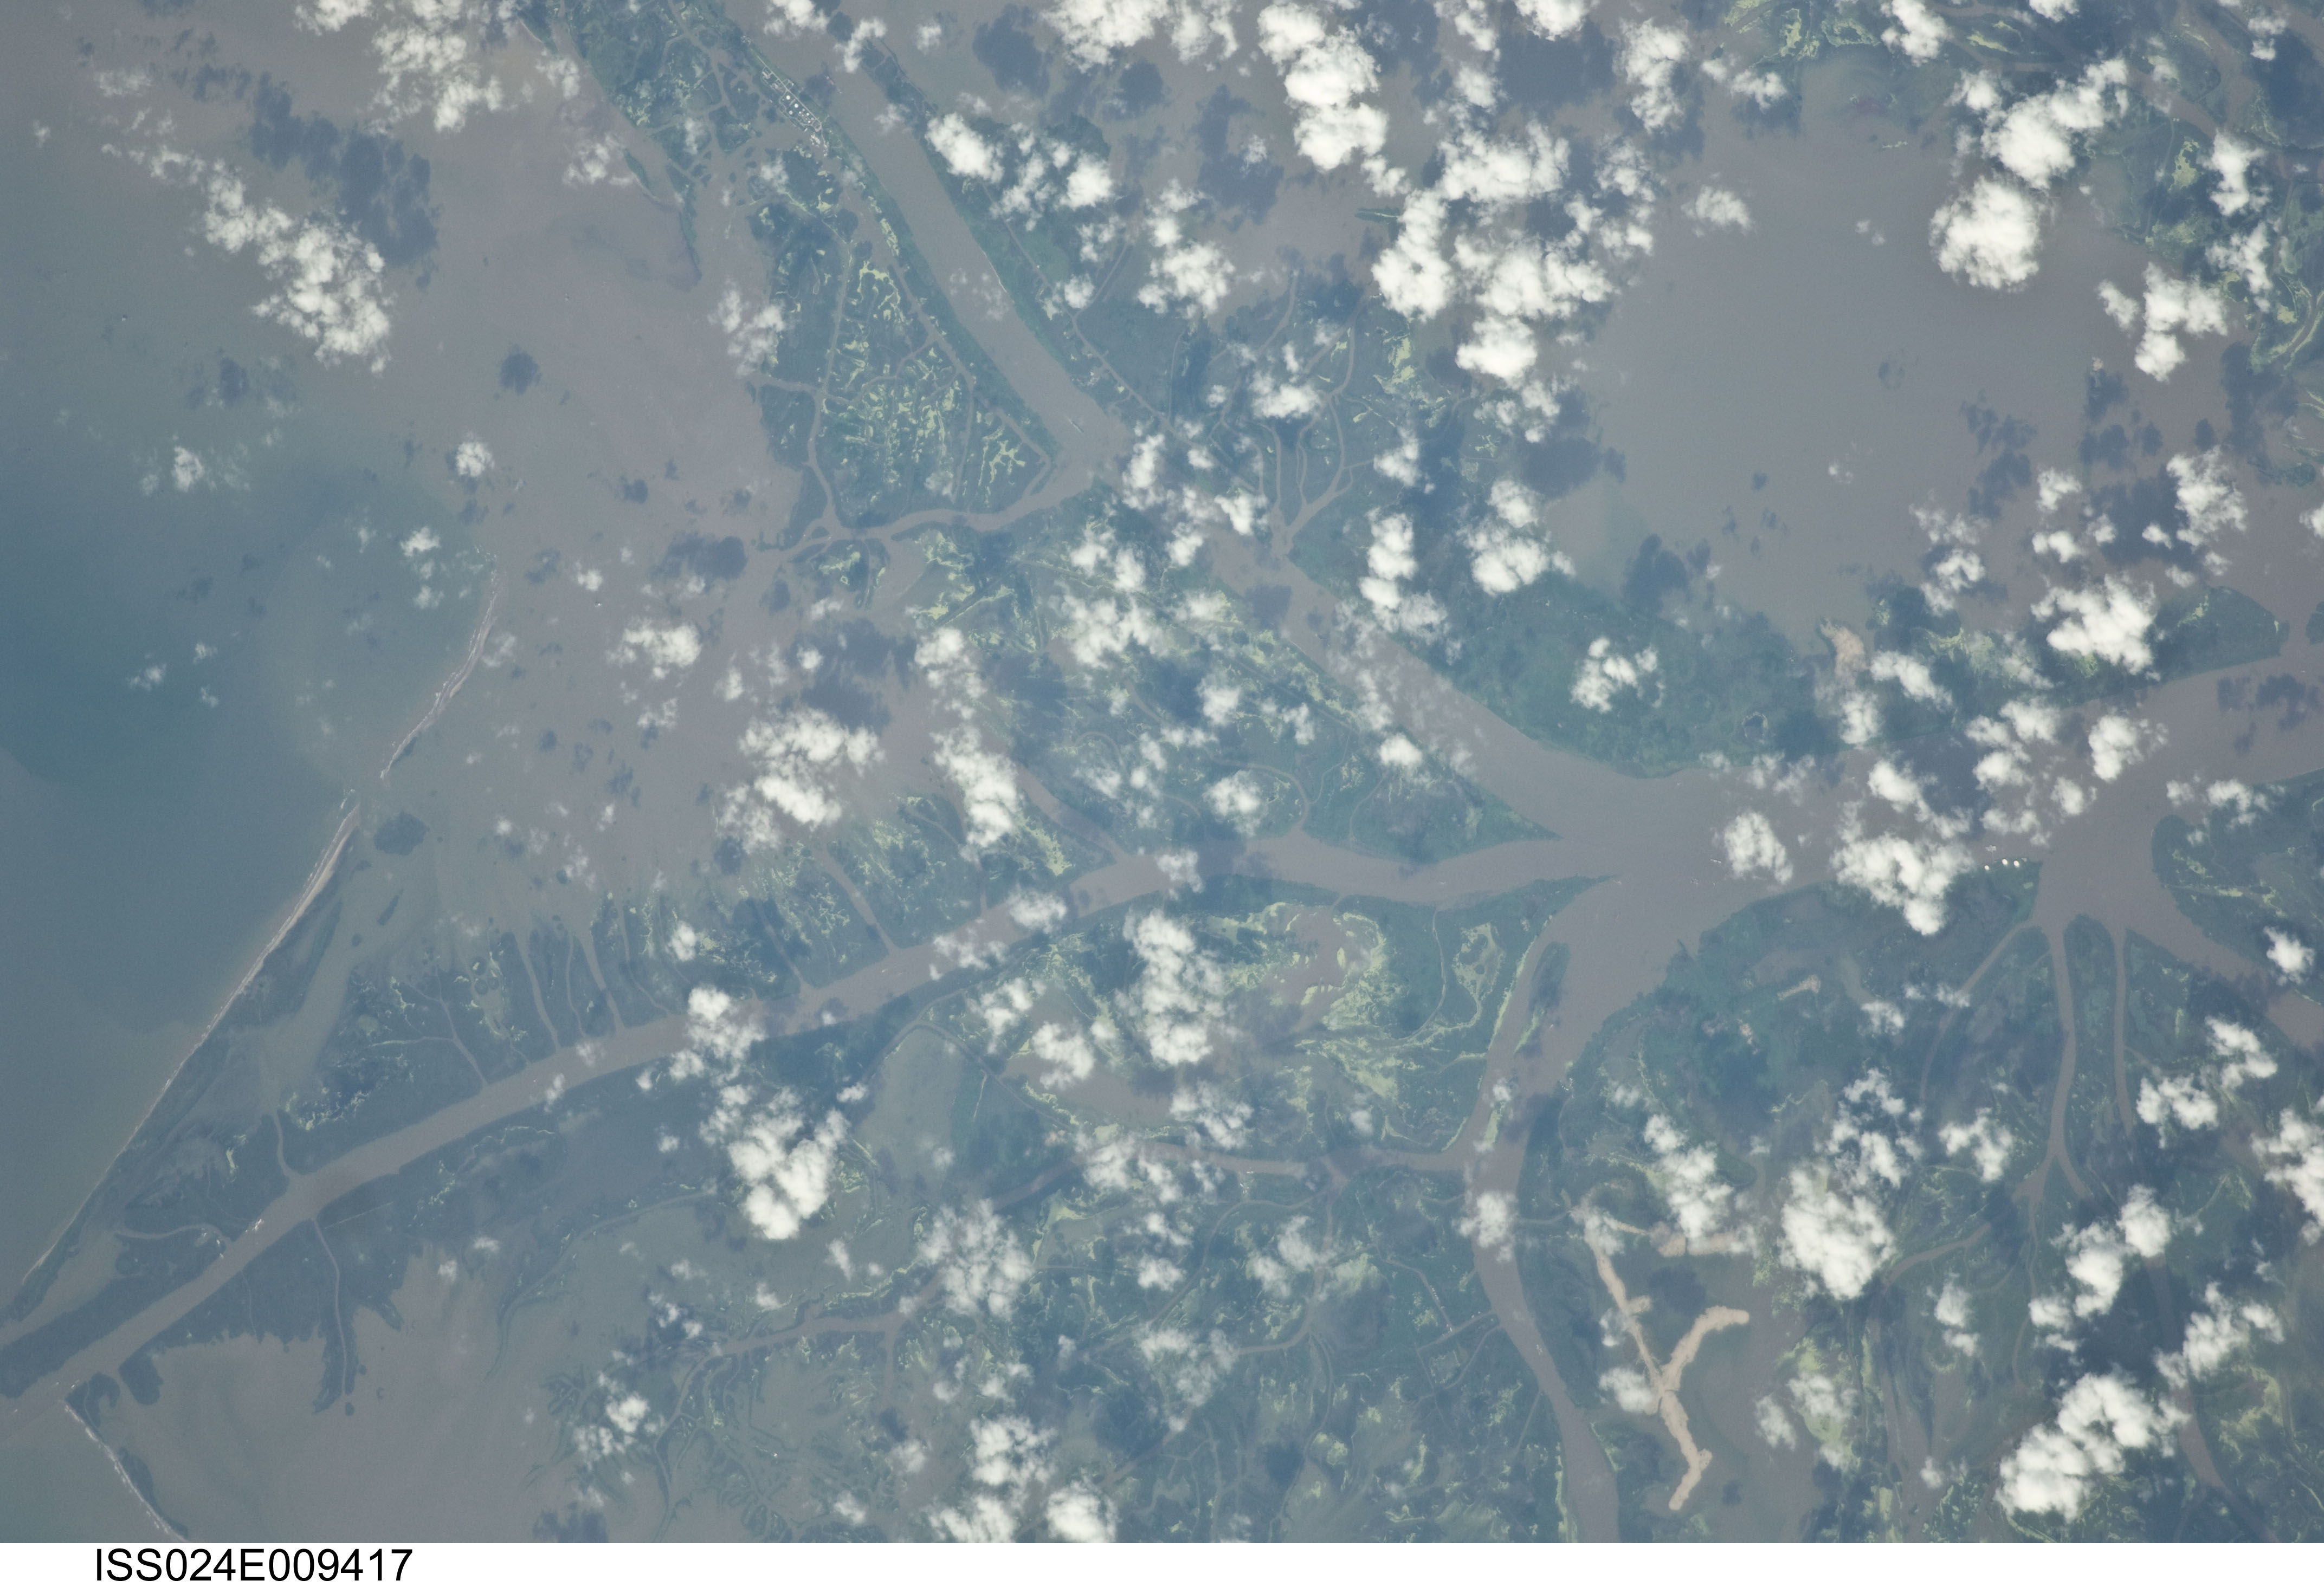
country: USA-LOUISIANA
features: MISSISSIPPI R. DELTA, HEAD OF PASSES, MARSH, SED., CHANNELS
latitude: 29.1
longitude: -89.3
